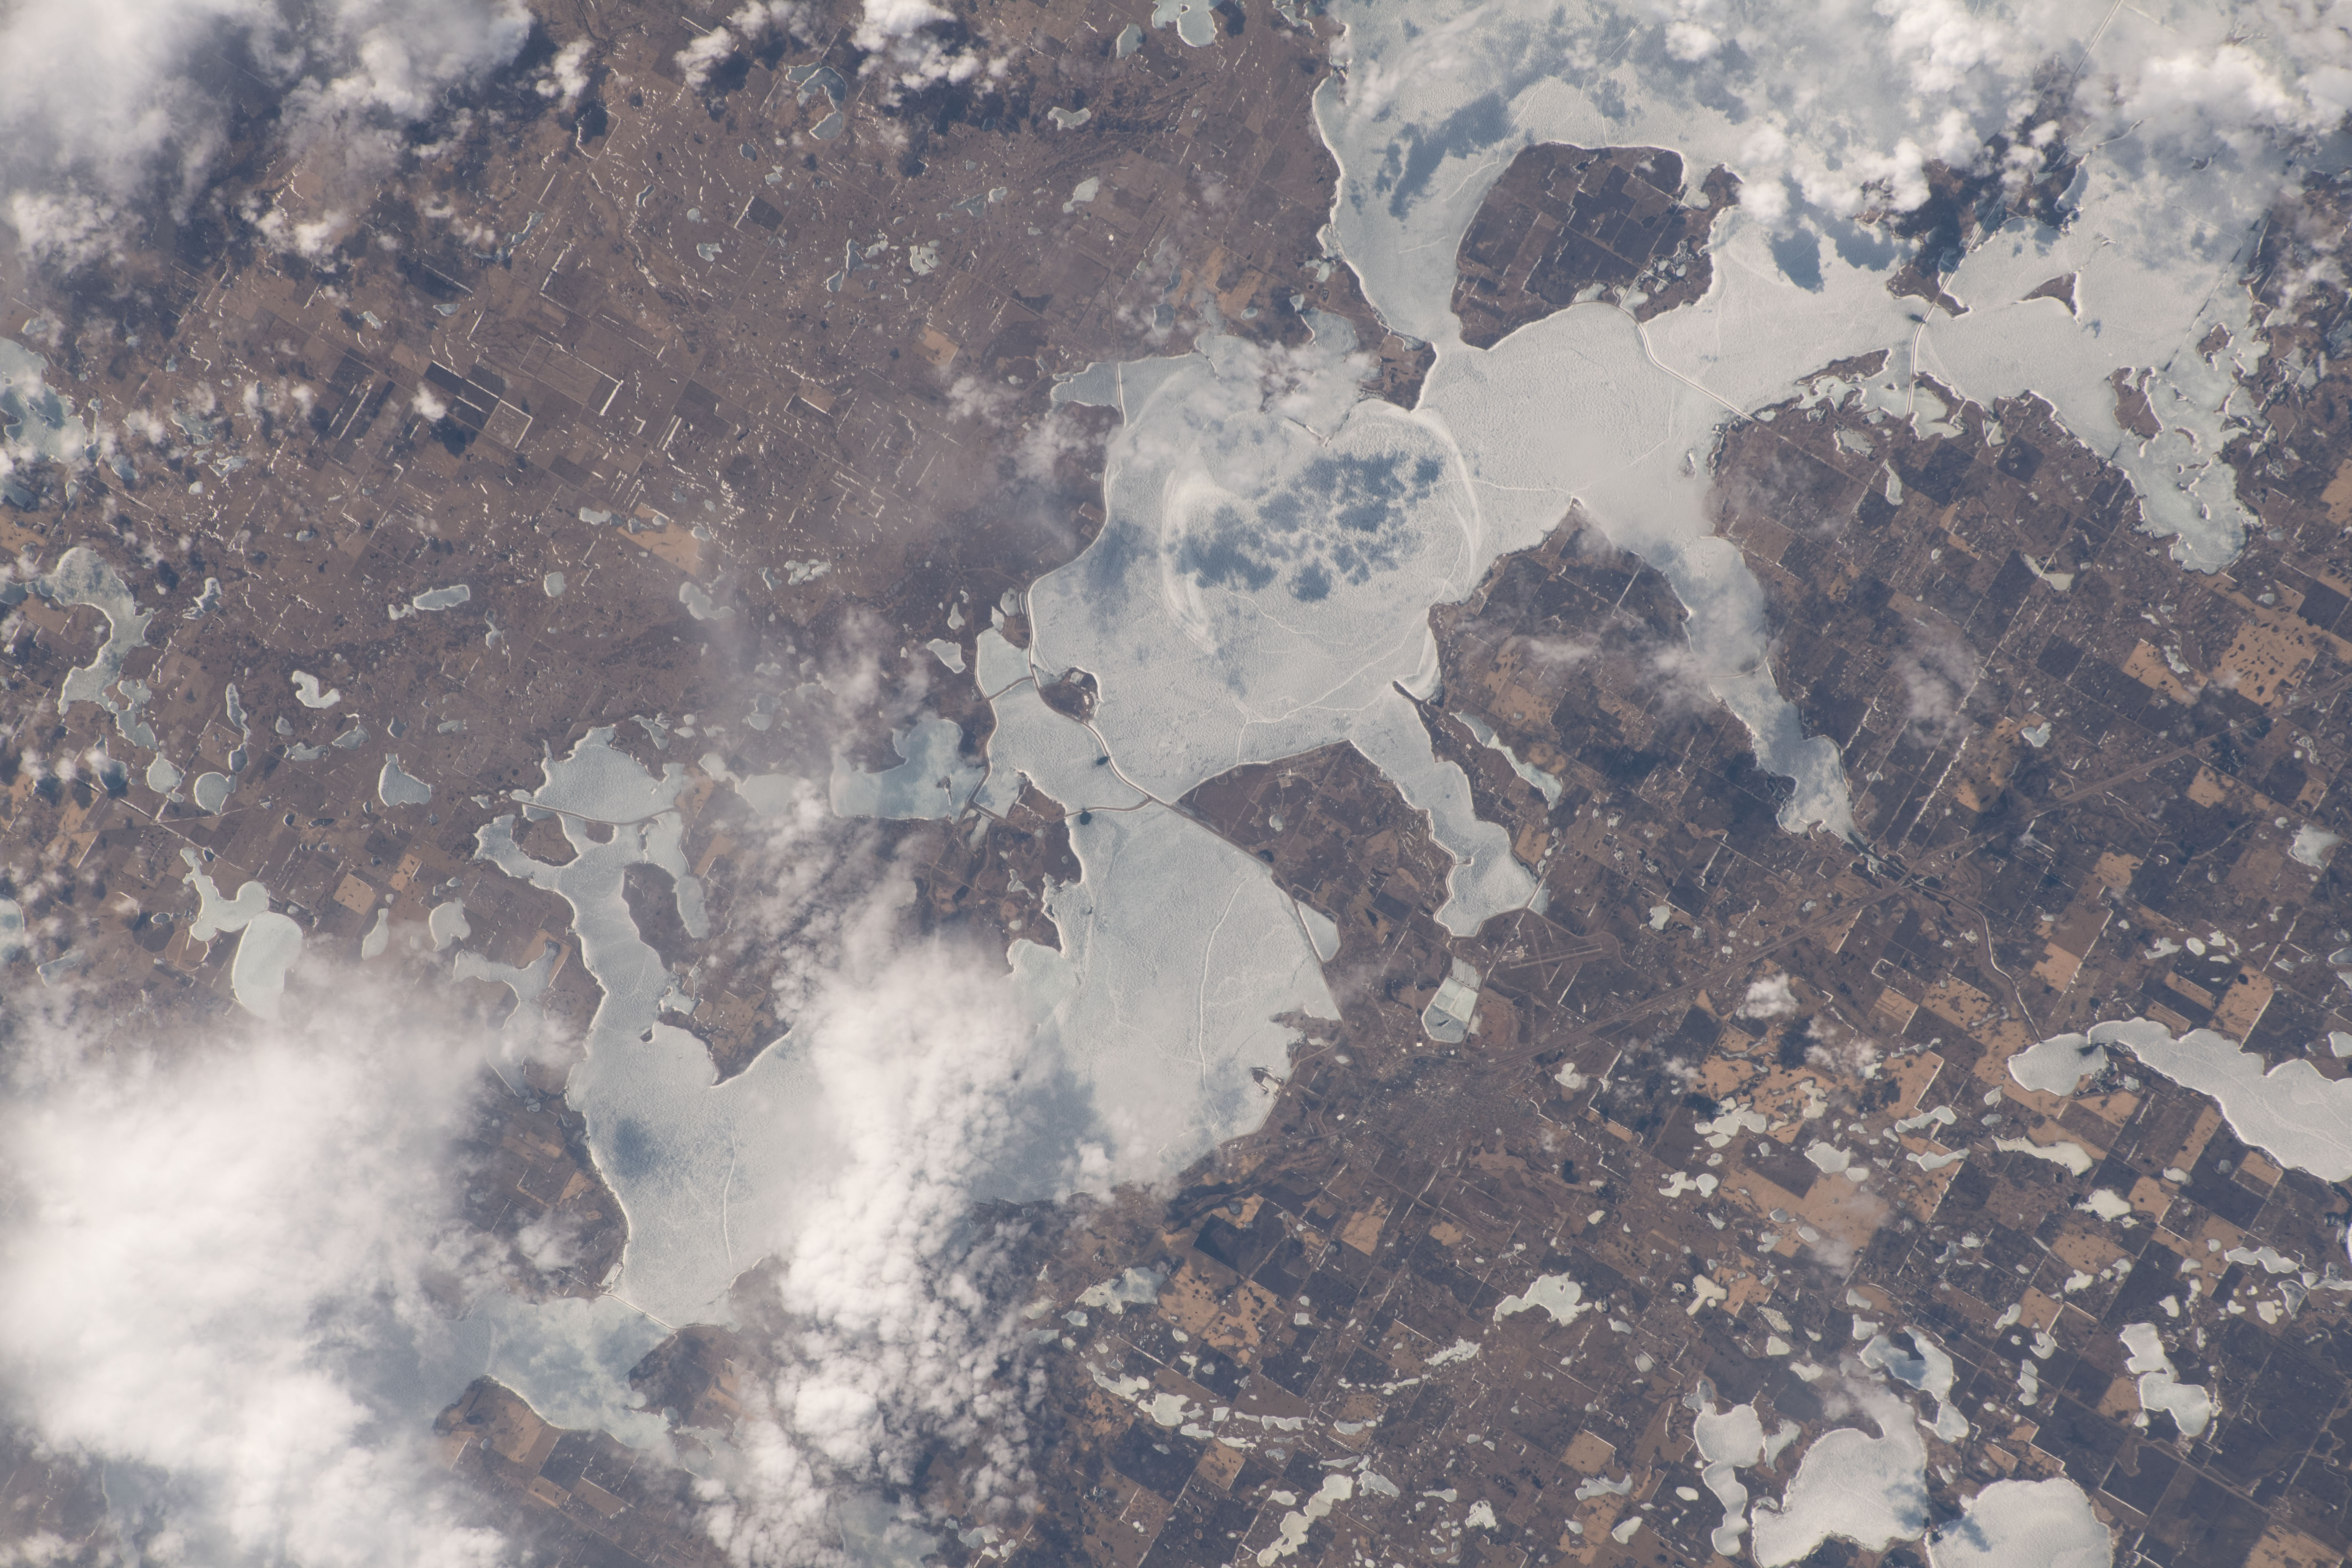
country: USA-NORTH DAKOTA
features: SPIRIT LAKE RESERVATION, NORTH DAKOTA
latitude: 48.0
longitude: -98.9
